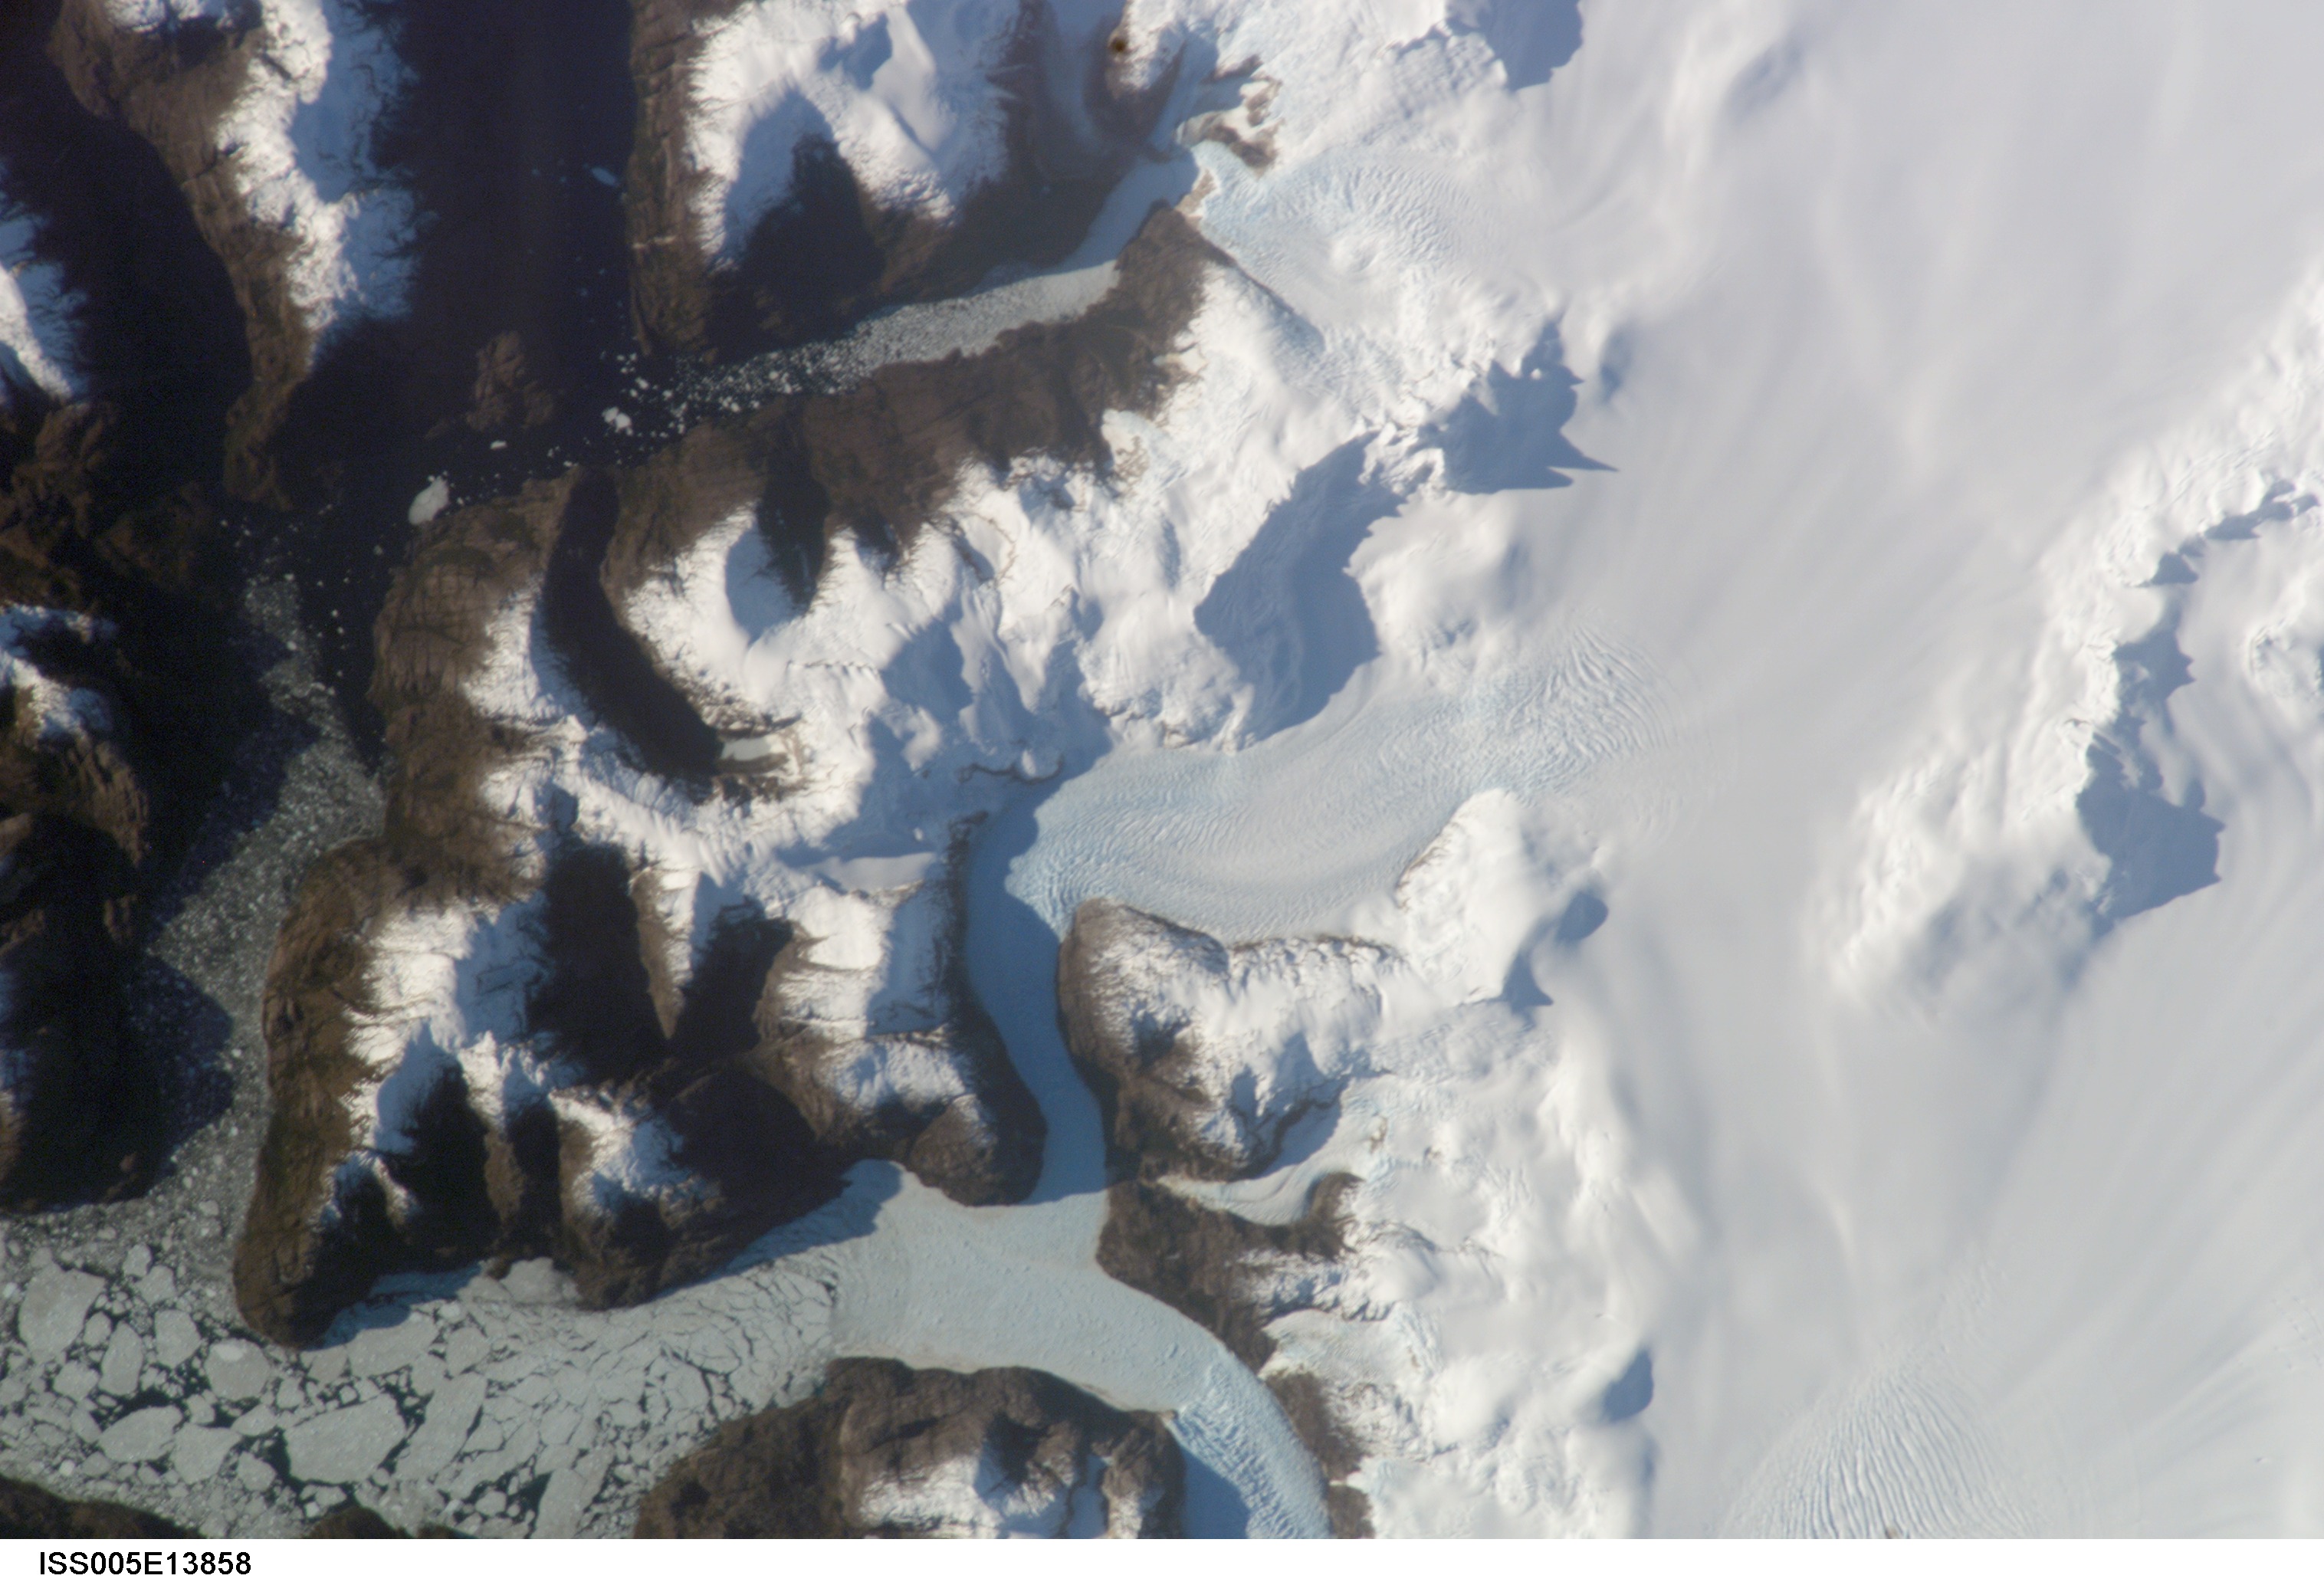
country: CHILE
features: PENGUIN FJ, ICE, GL., ICE FIELD
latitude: -50.0
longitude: -73.9
